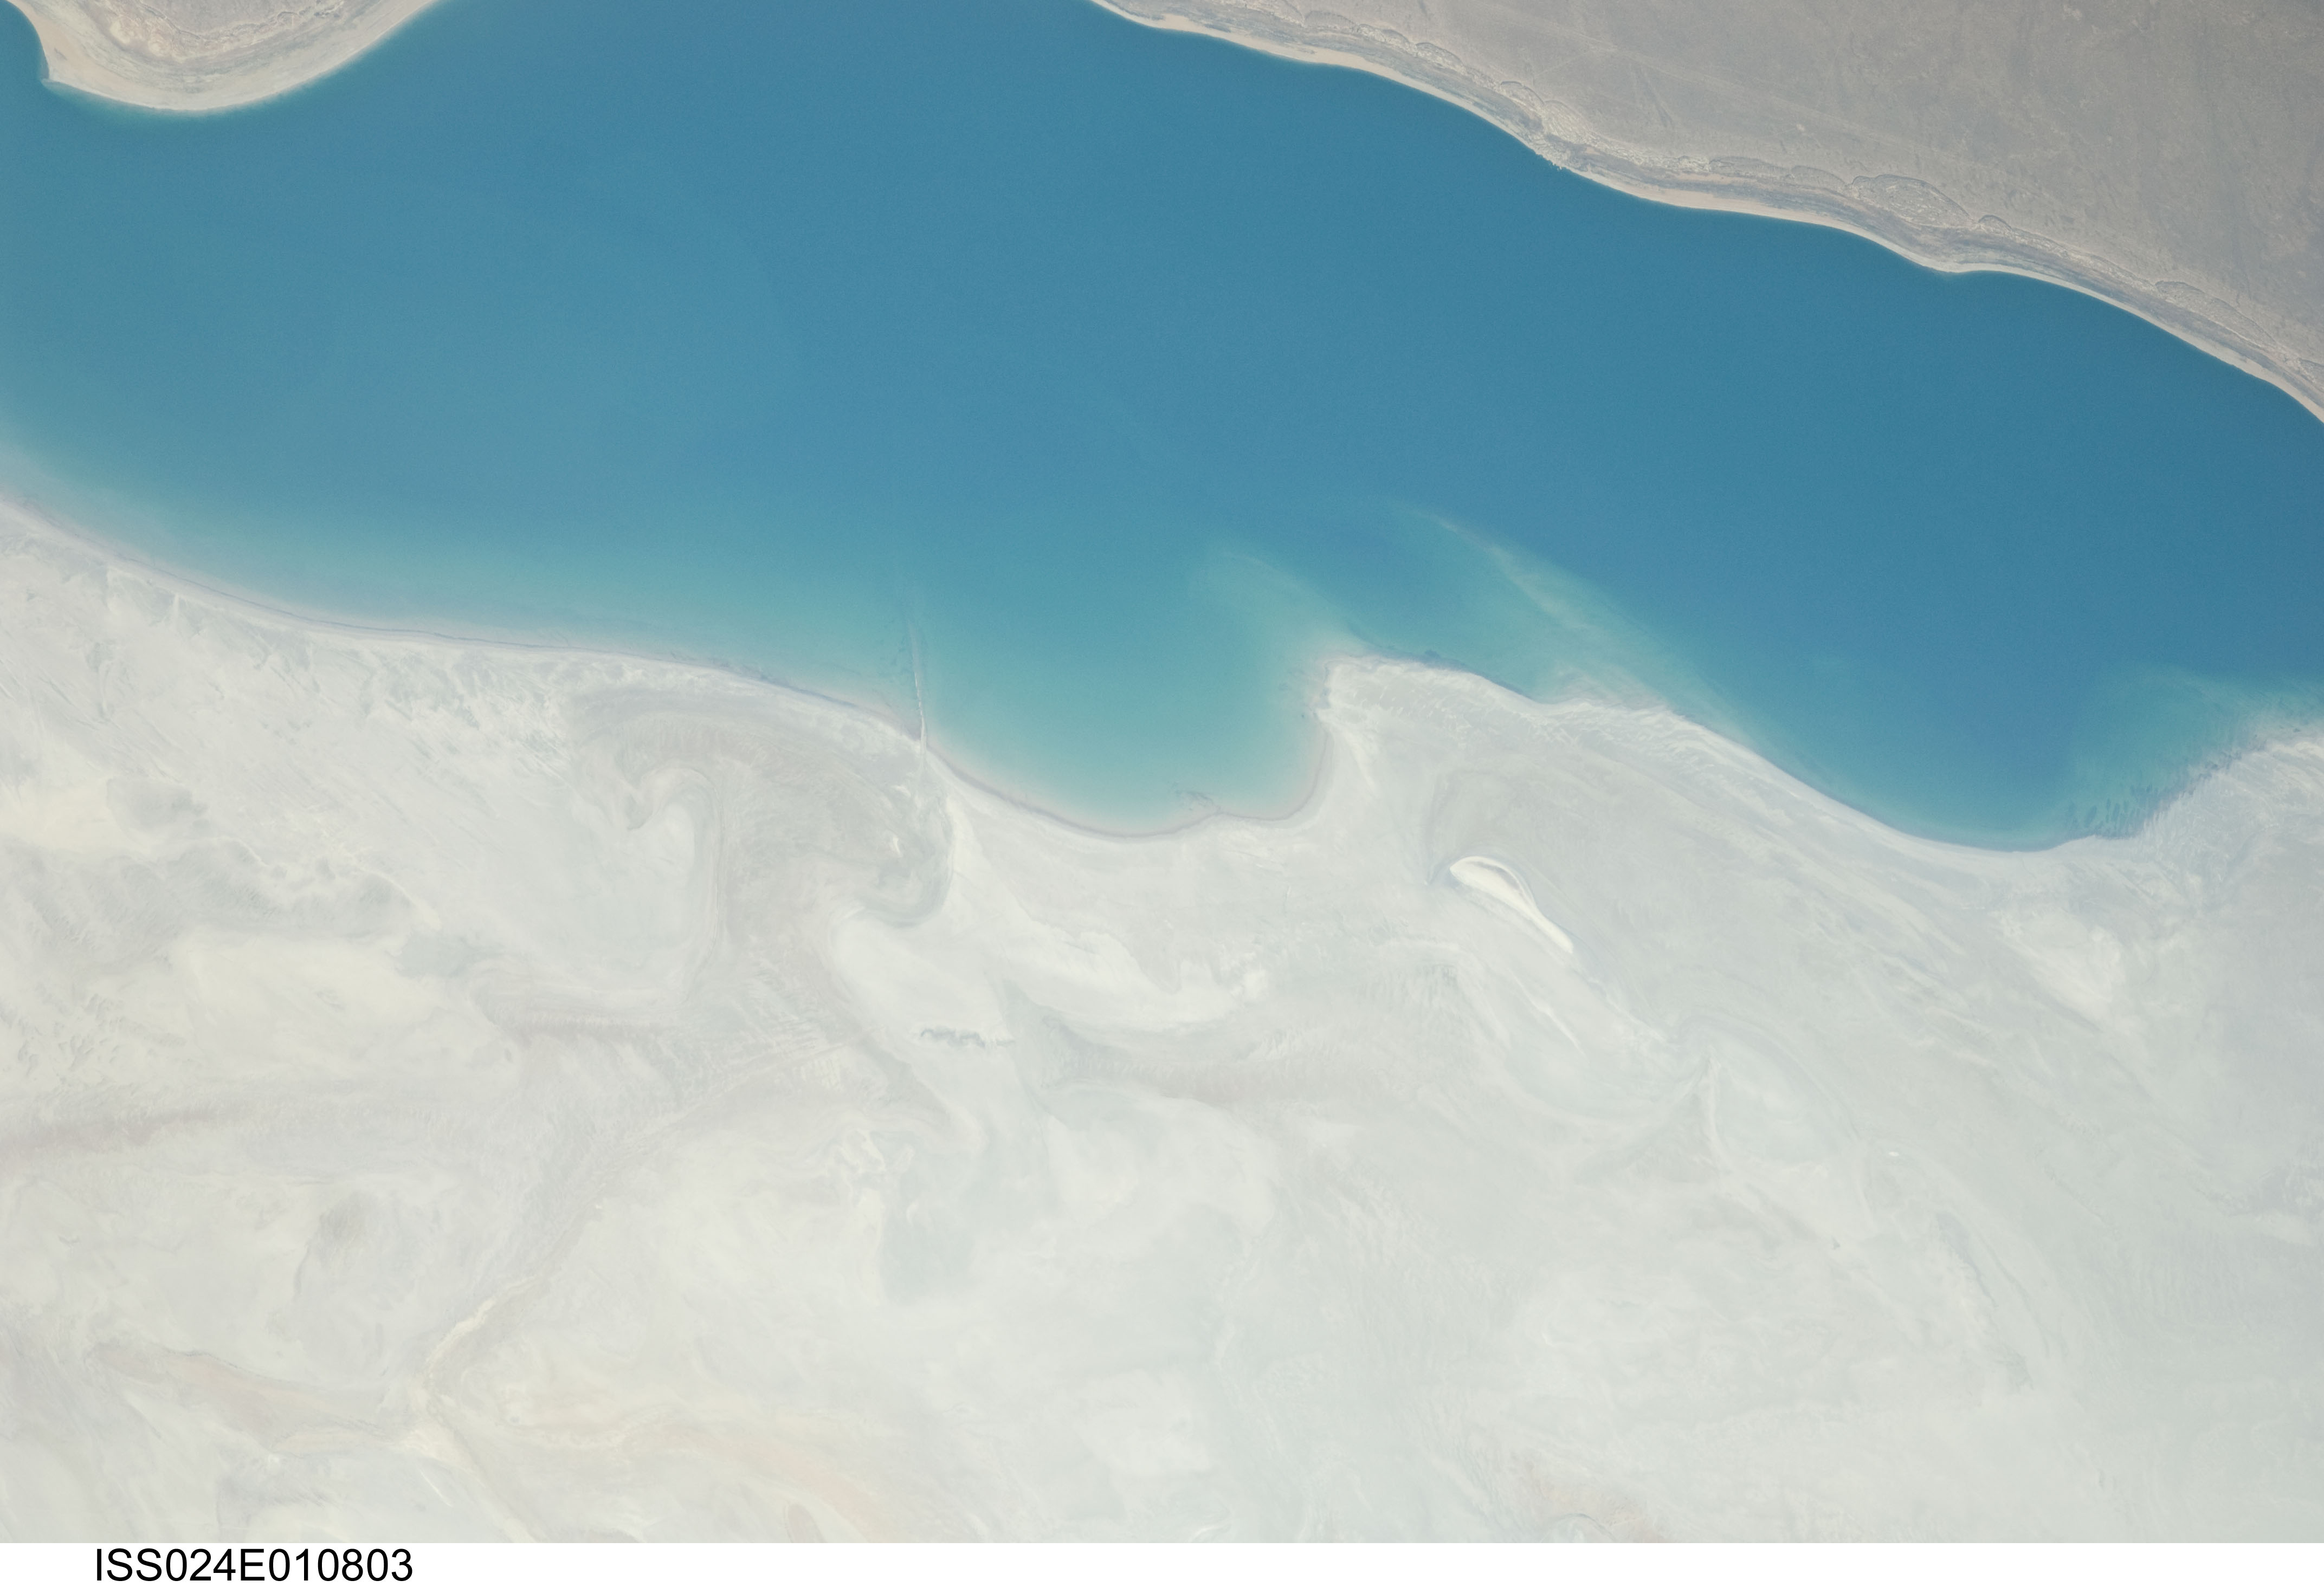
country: UZBEKISTAN
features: WESTERN END OF ARAL SEA
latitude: 44.8
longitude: 58.7
